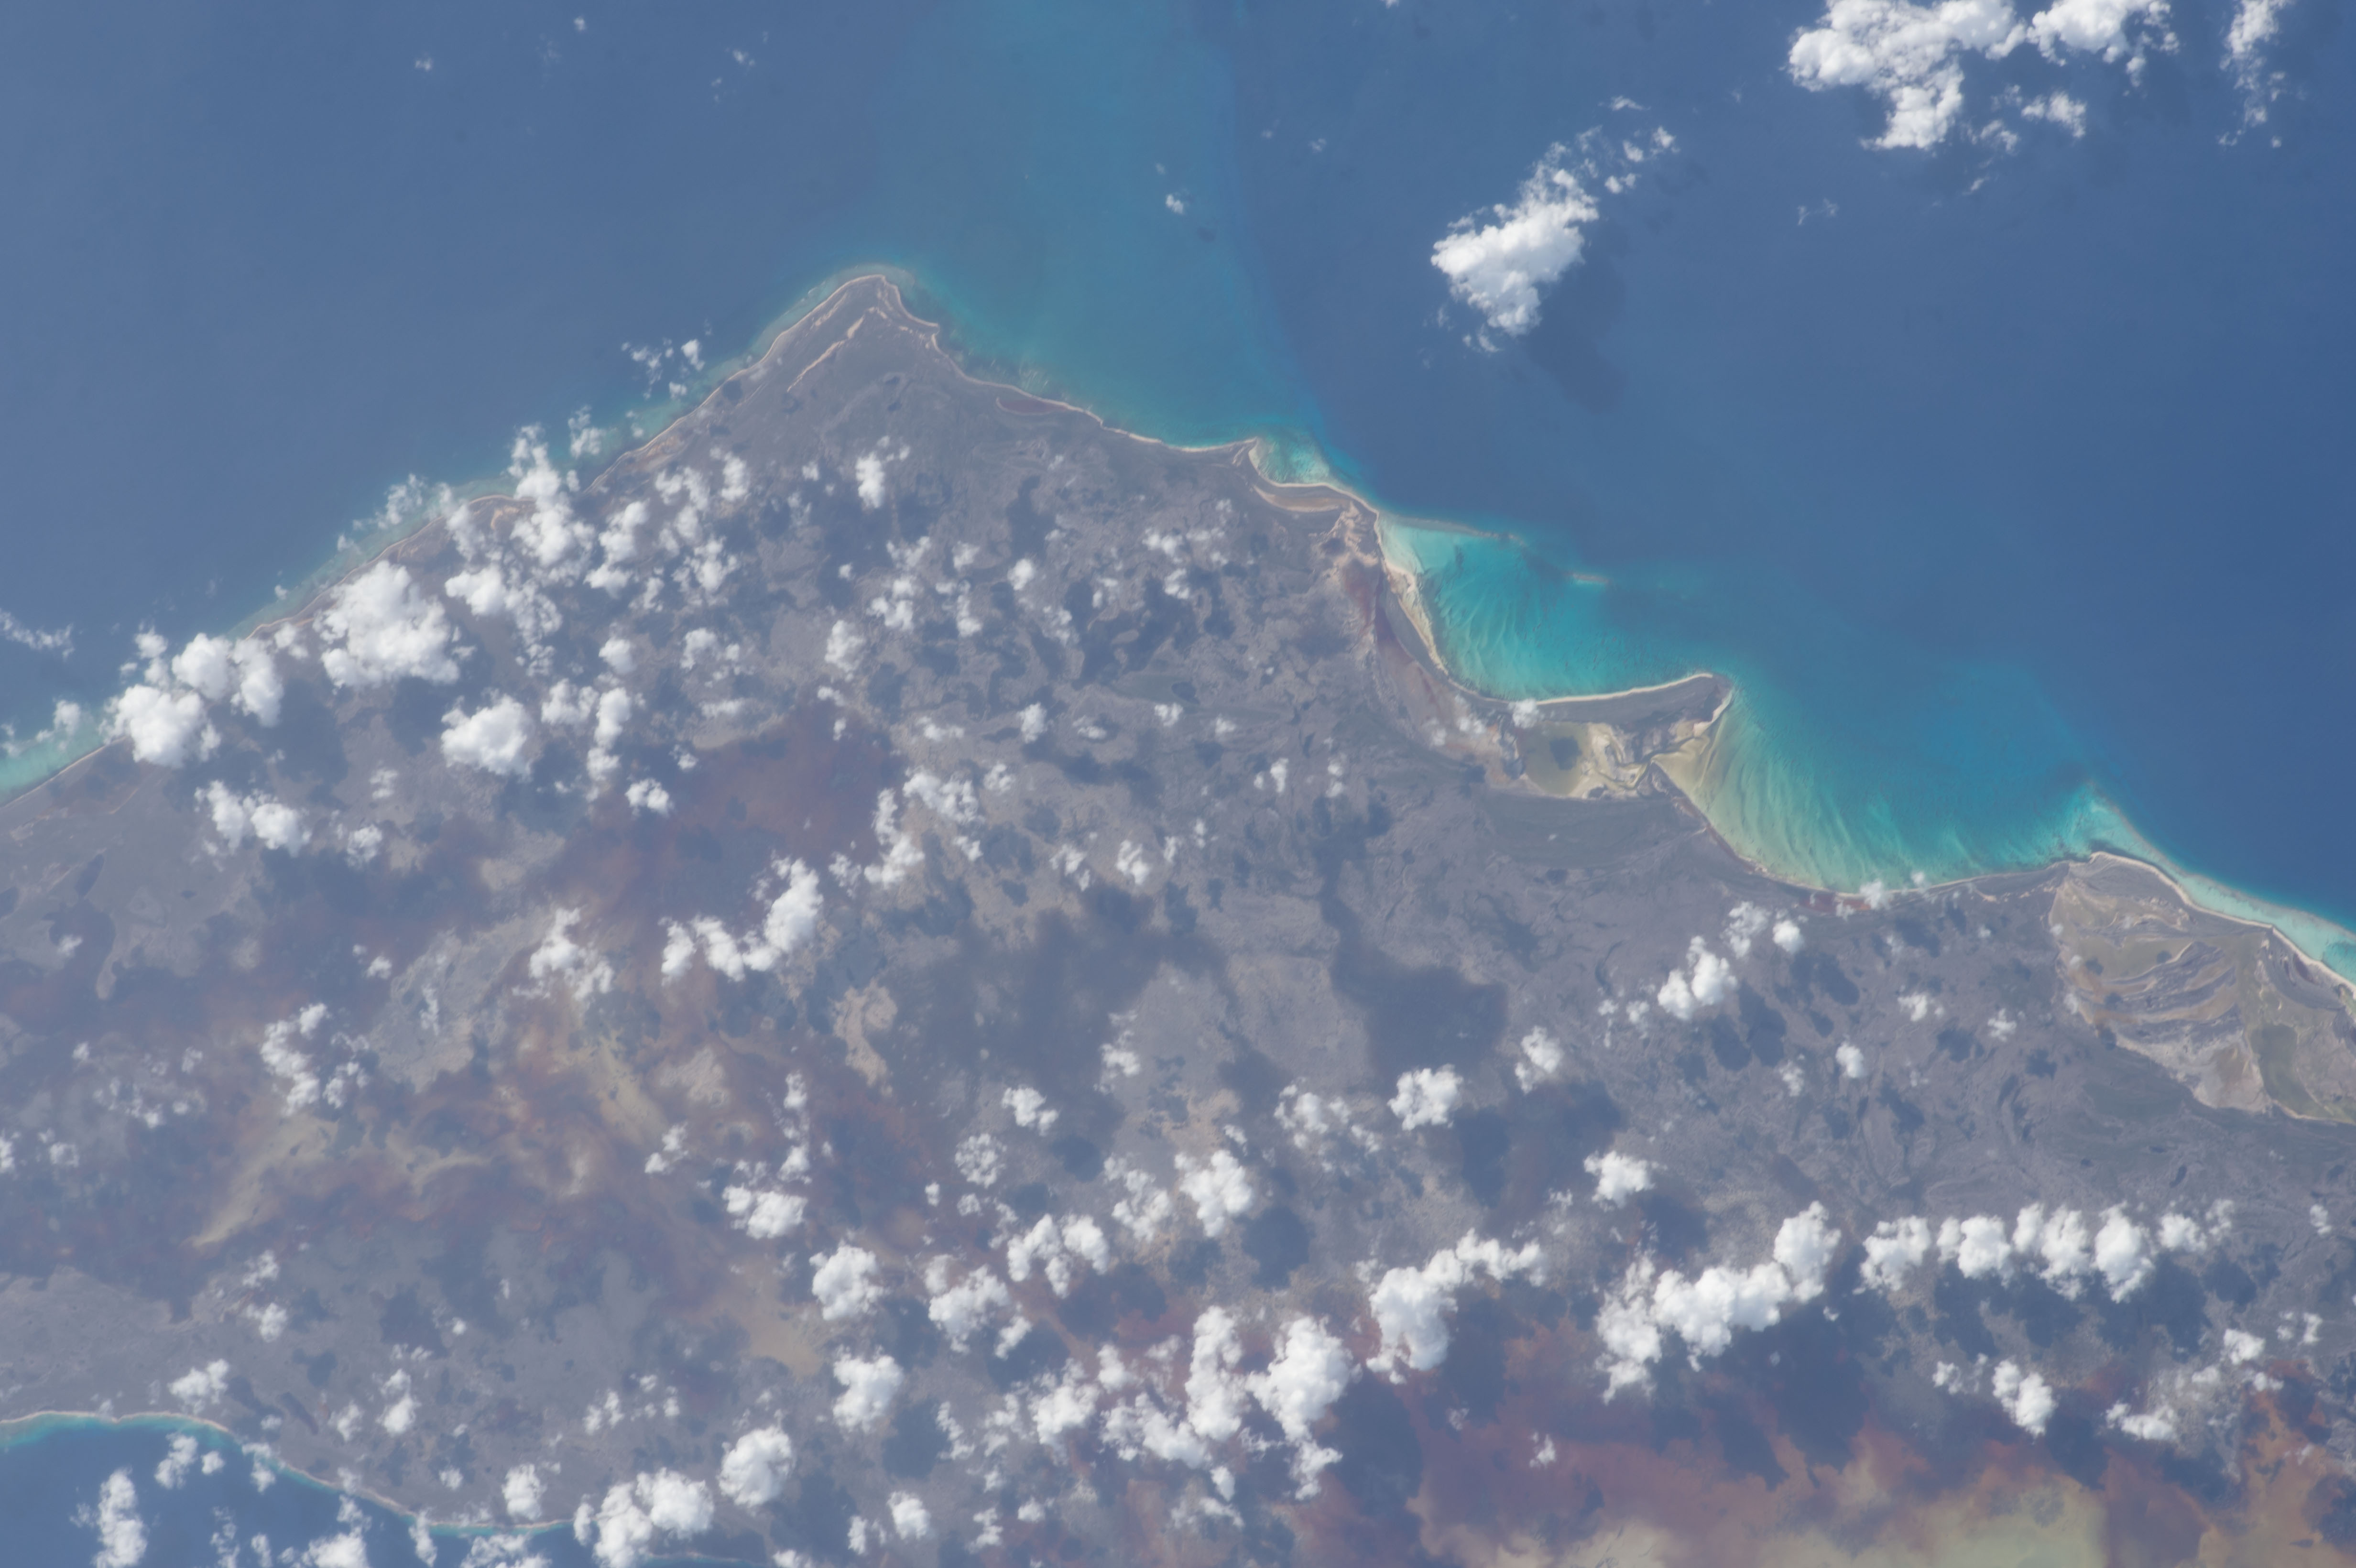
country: BAHAMAS
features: GREAT INAGUA I., ATLANTIC O., L. ROSA, CLOUDS, FLOODING, JACK B.
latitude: 21.0
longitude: -73.3
